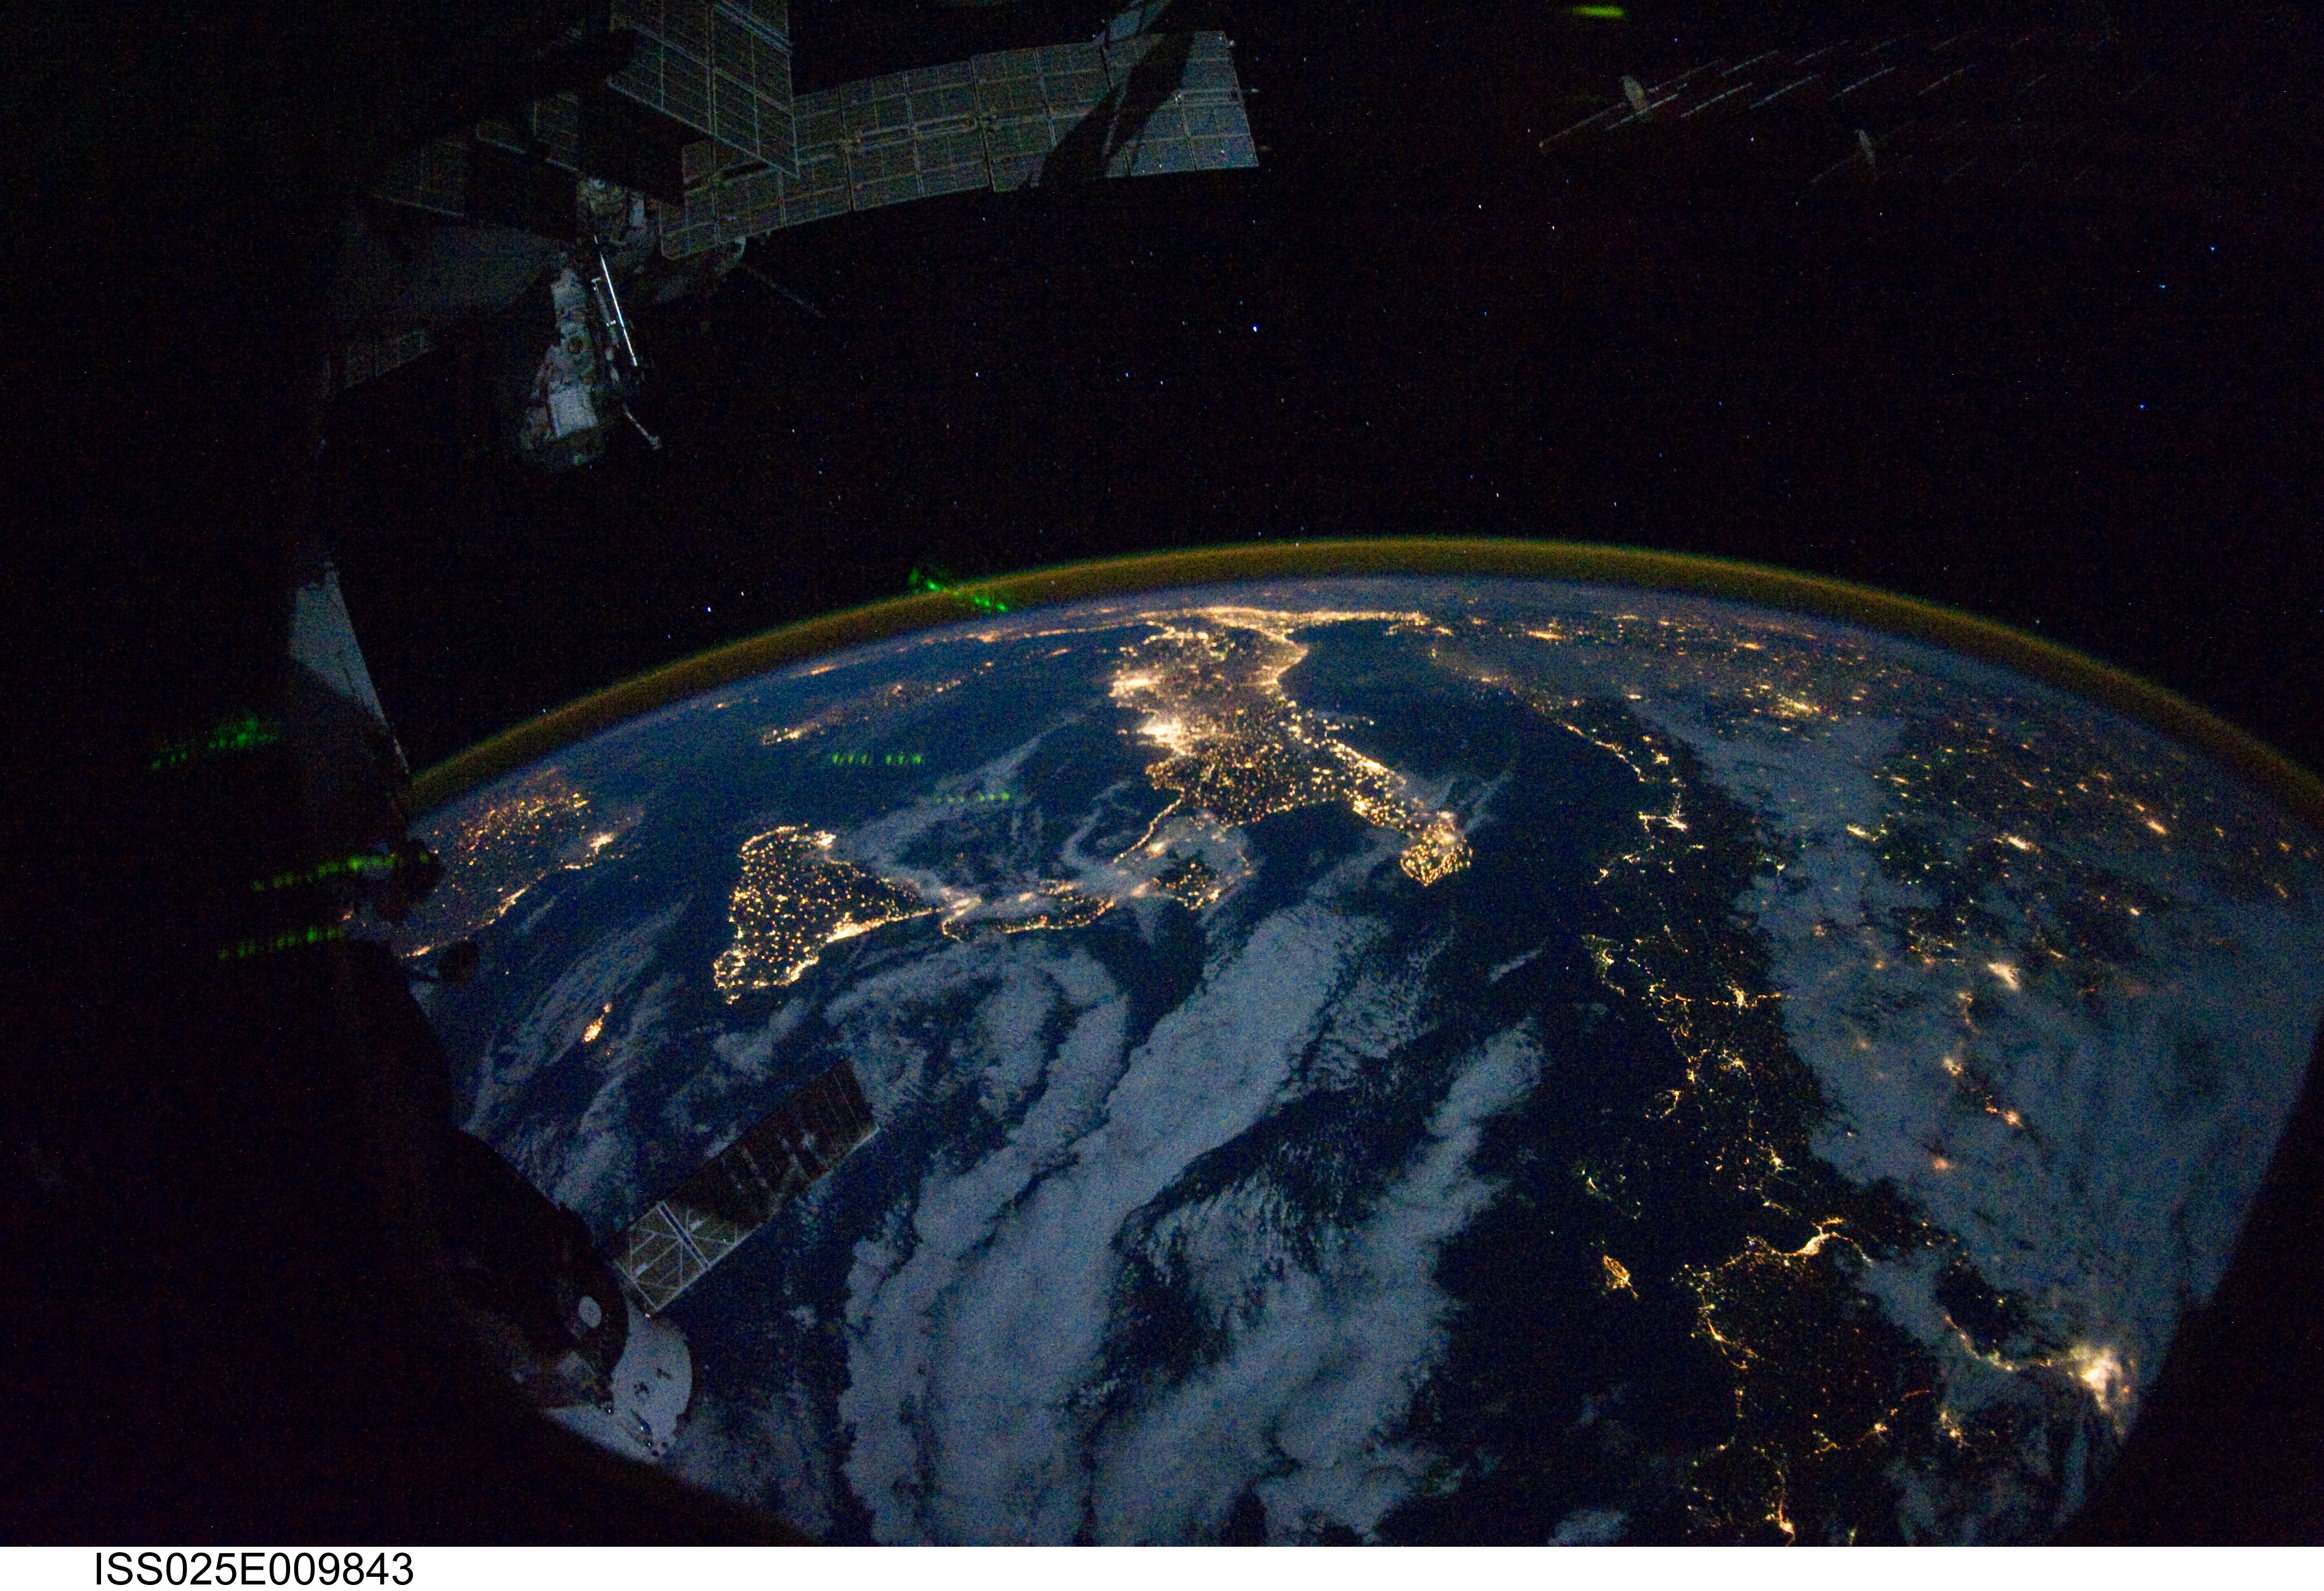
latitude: 38.5
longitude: 17.5
